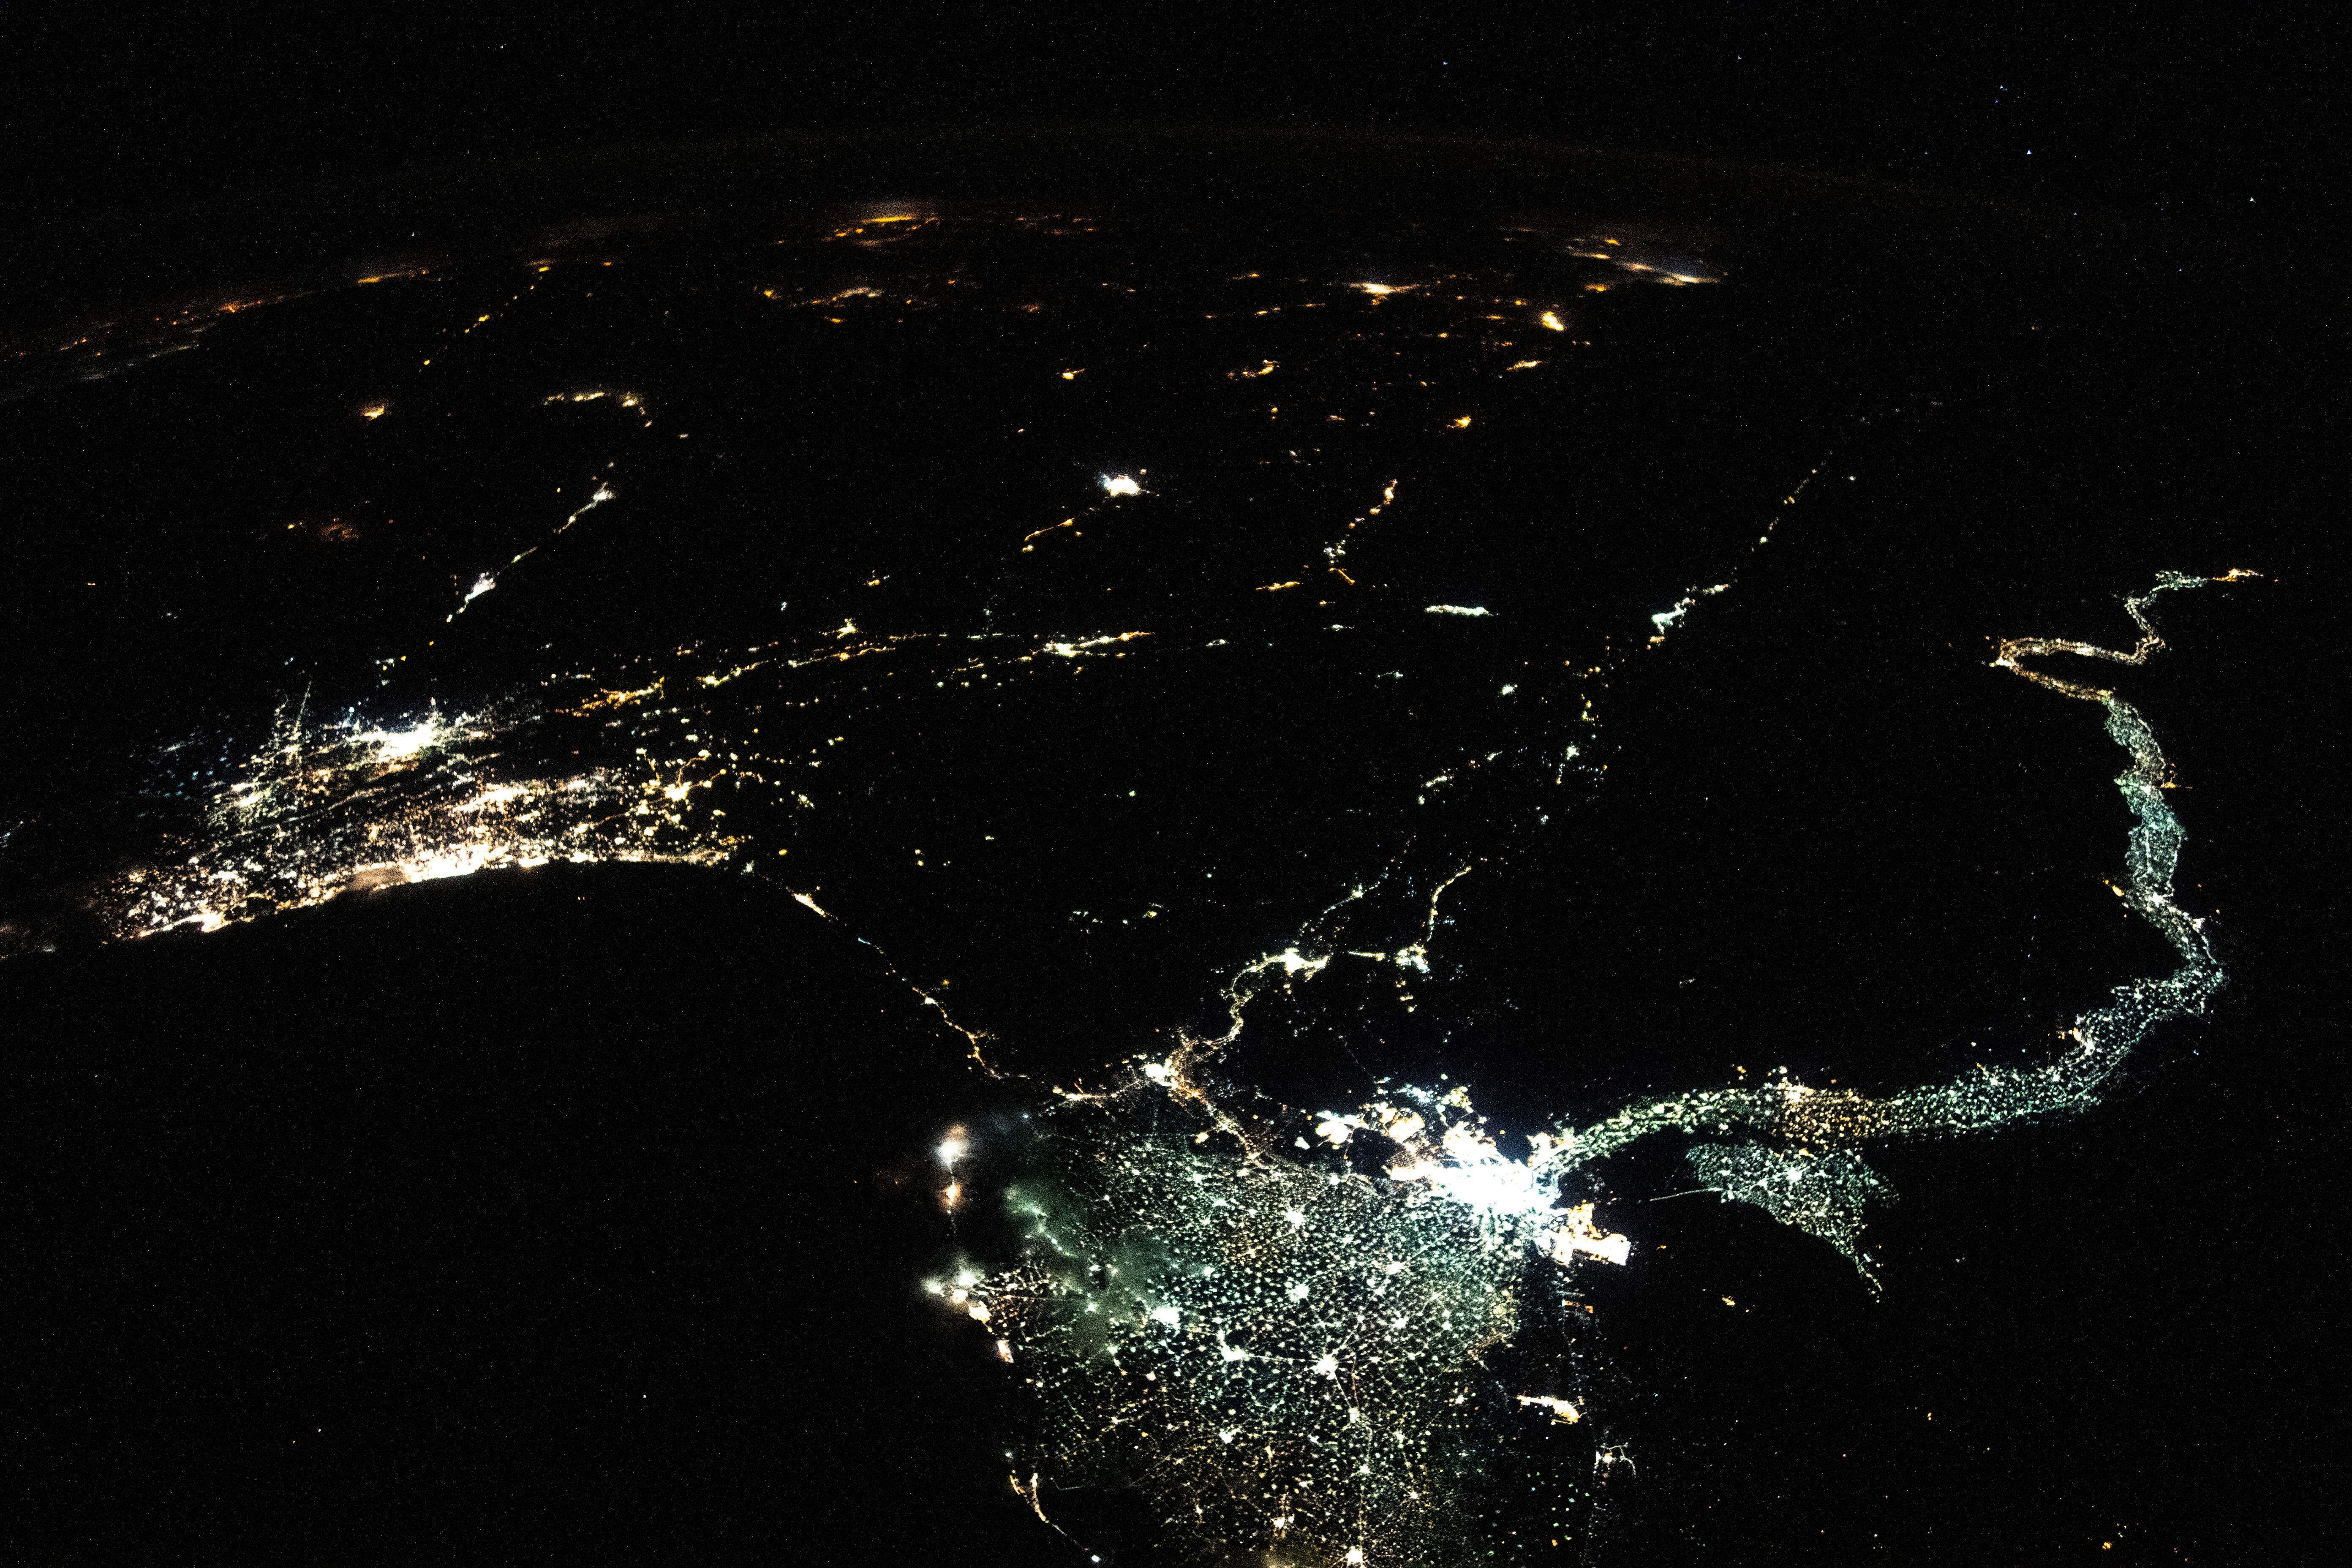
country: EGYPT
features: DARK EARTHOBS, NILE DELTA, GAZA STRIP
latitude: 28.5
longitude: 34.5
